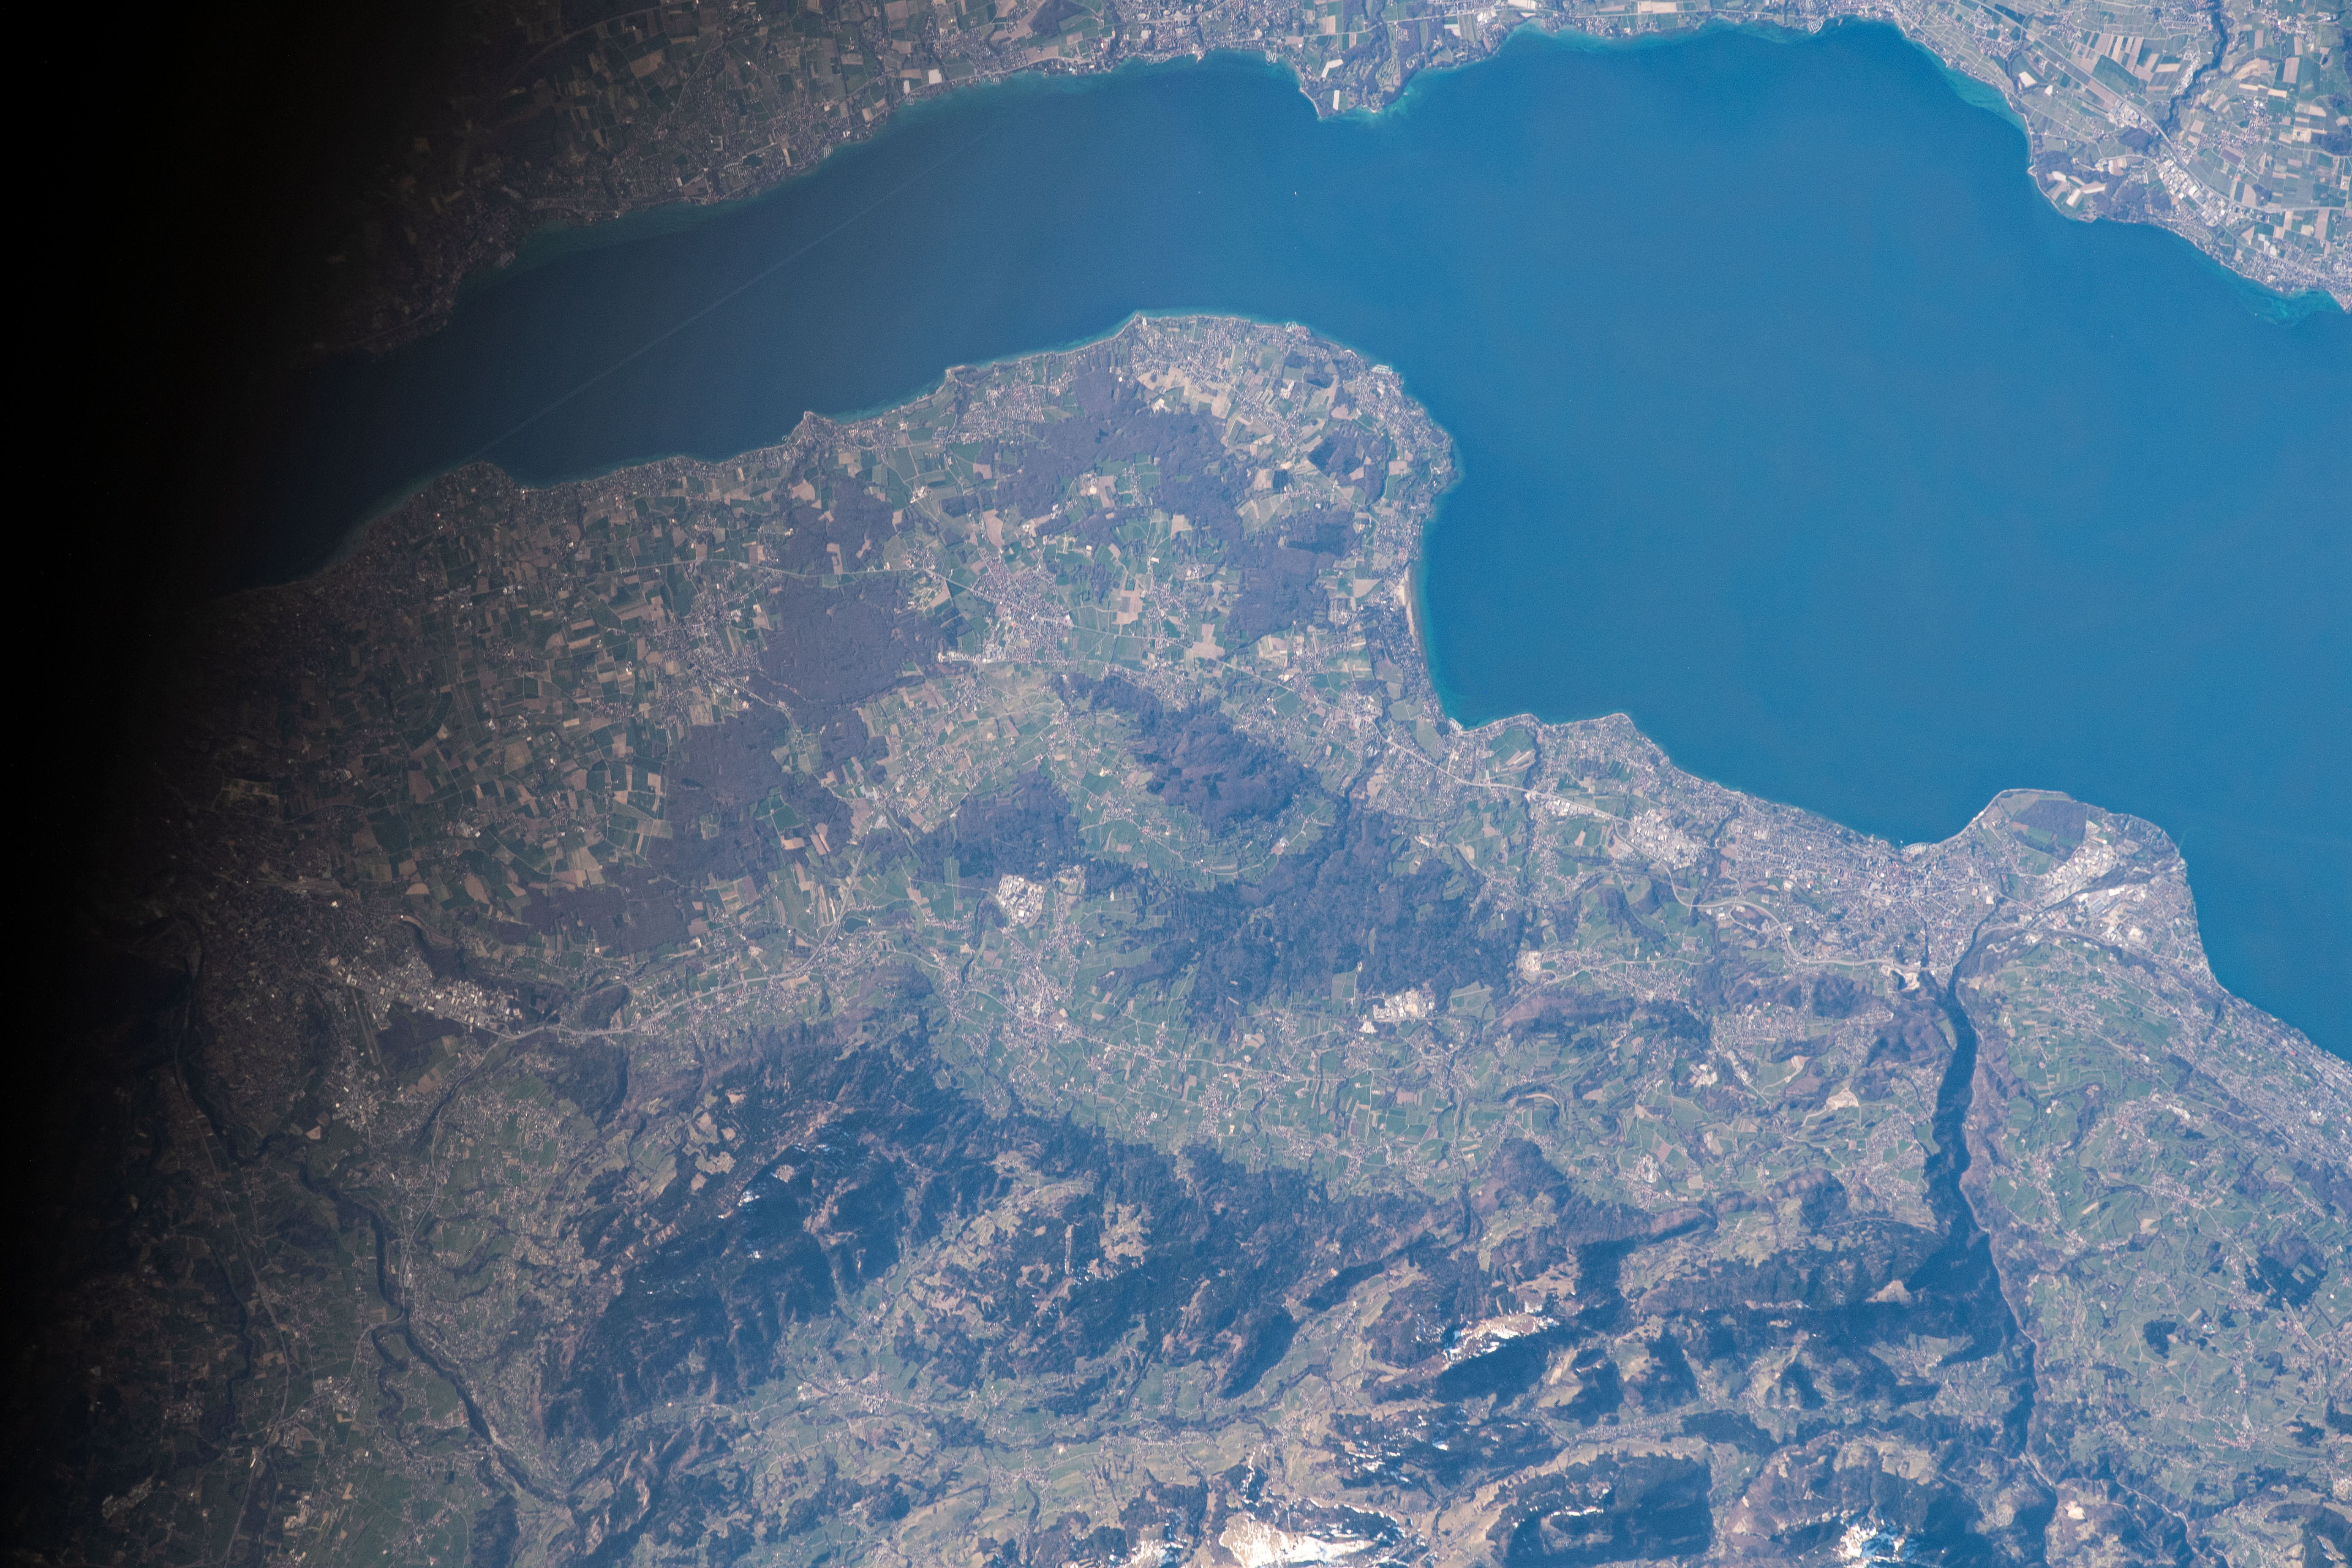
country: FRANCE
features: LEMAN LAKE
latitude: 46.3
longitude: 6.3
